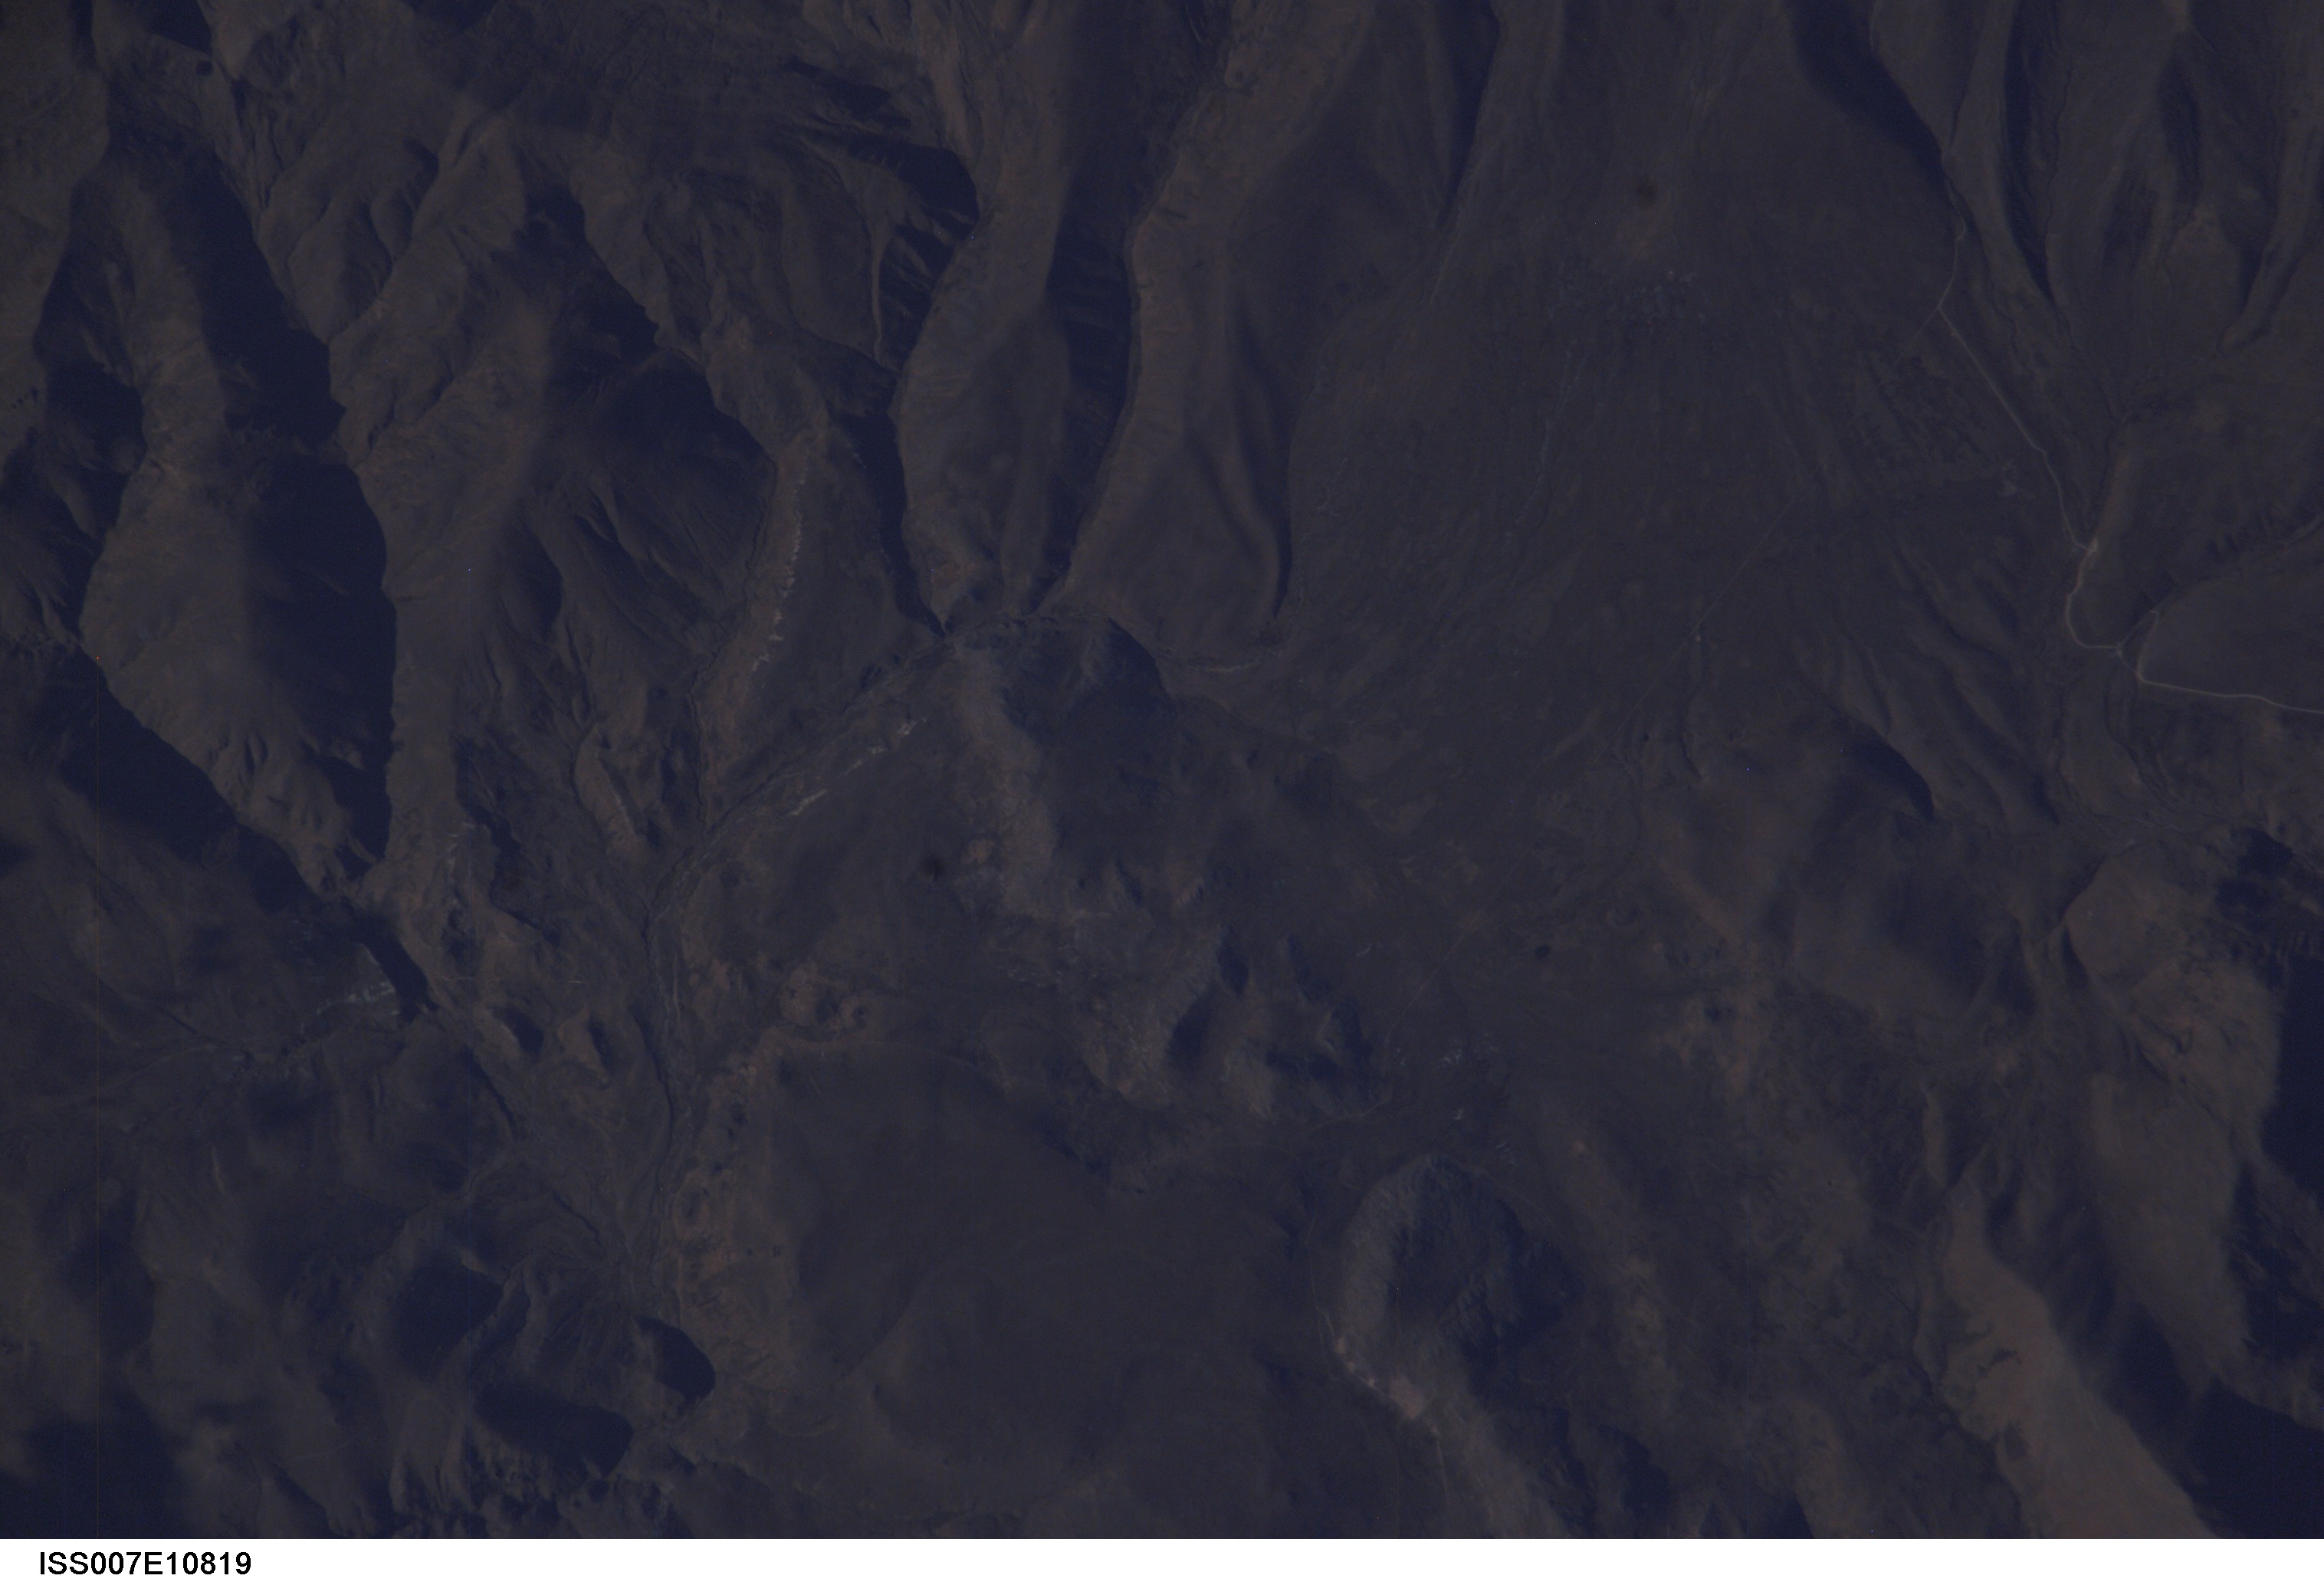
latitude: -14.0
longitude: -73.5
